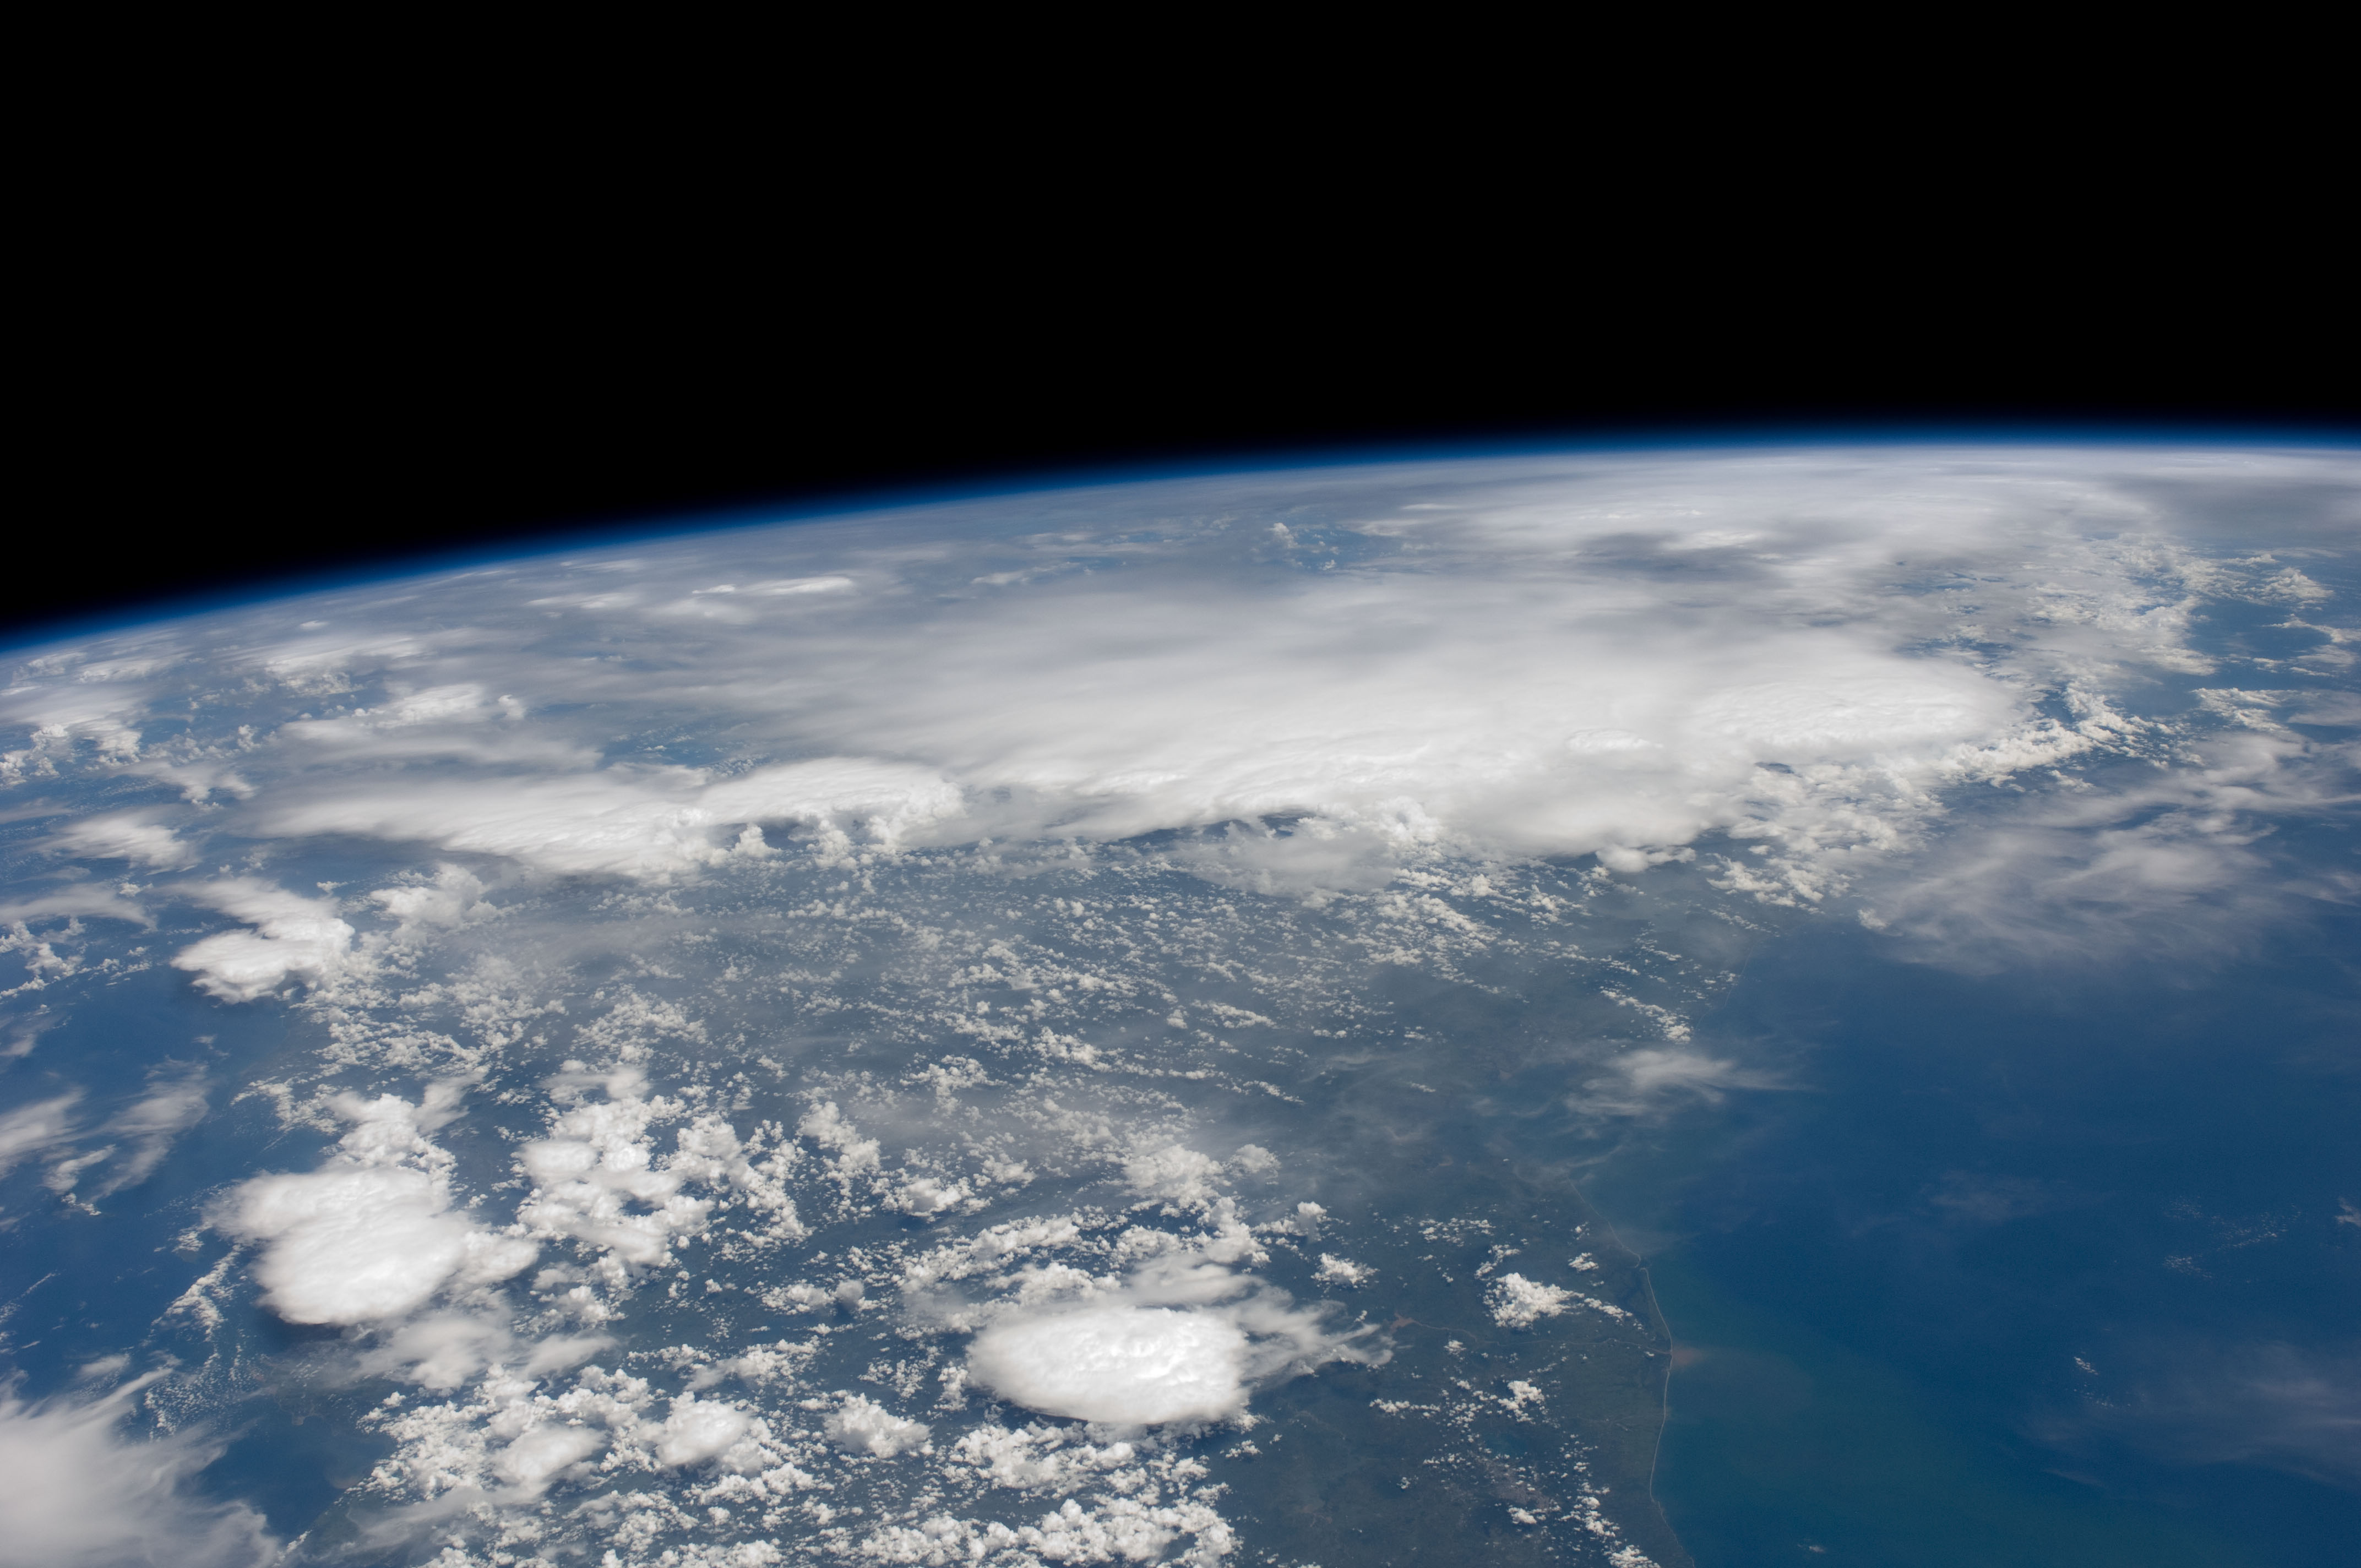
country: HONDURAS
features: PAN- G. OF MEXICO, SEDIMENT, THUNDERSTORMS
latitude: 13.5
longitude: -87.0
